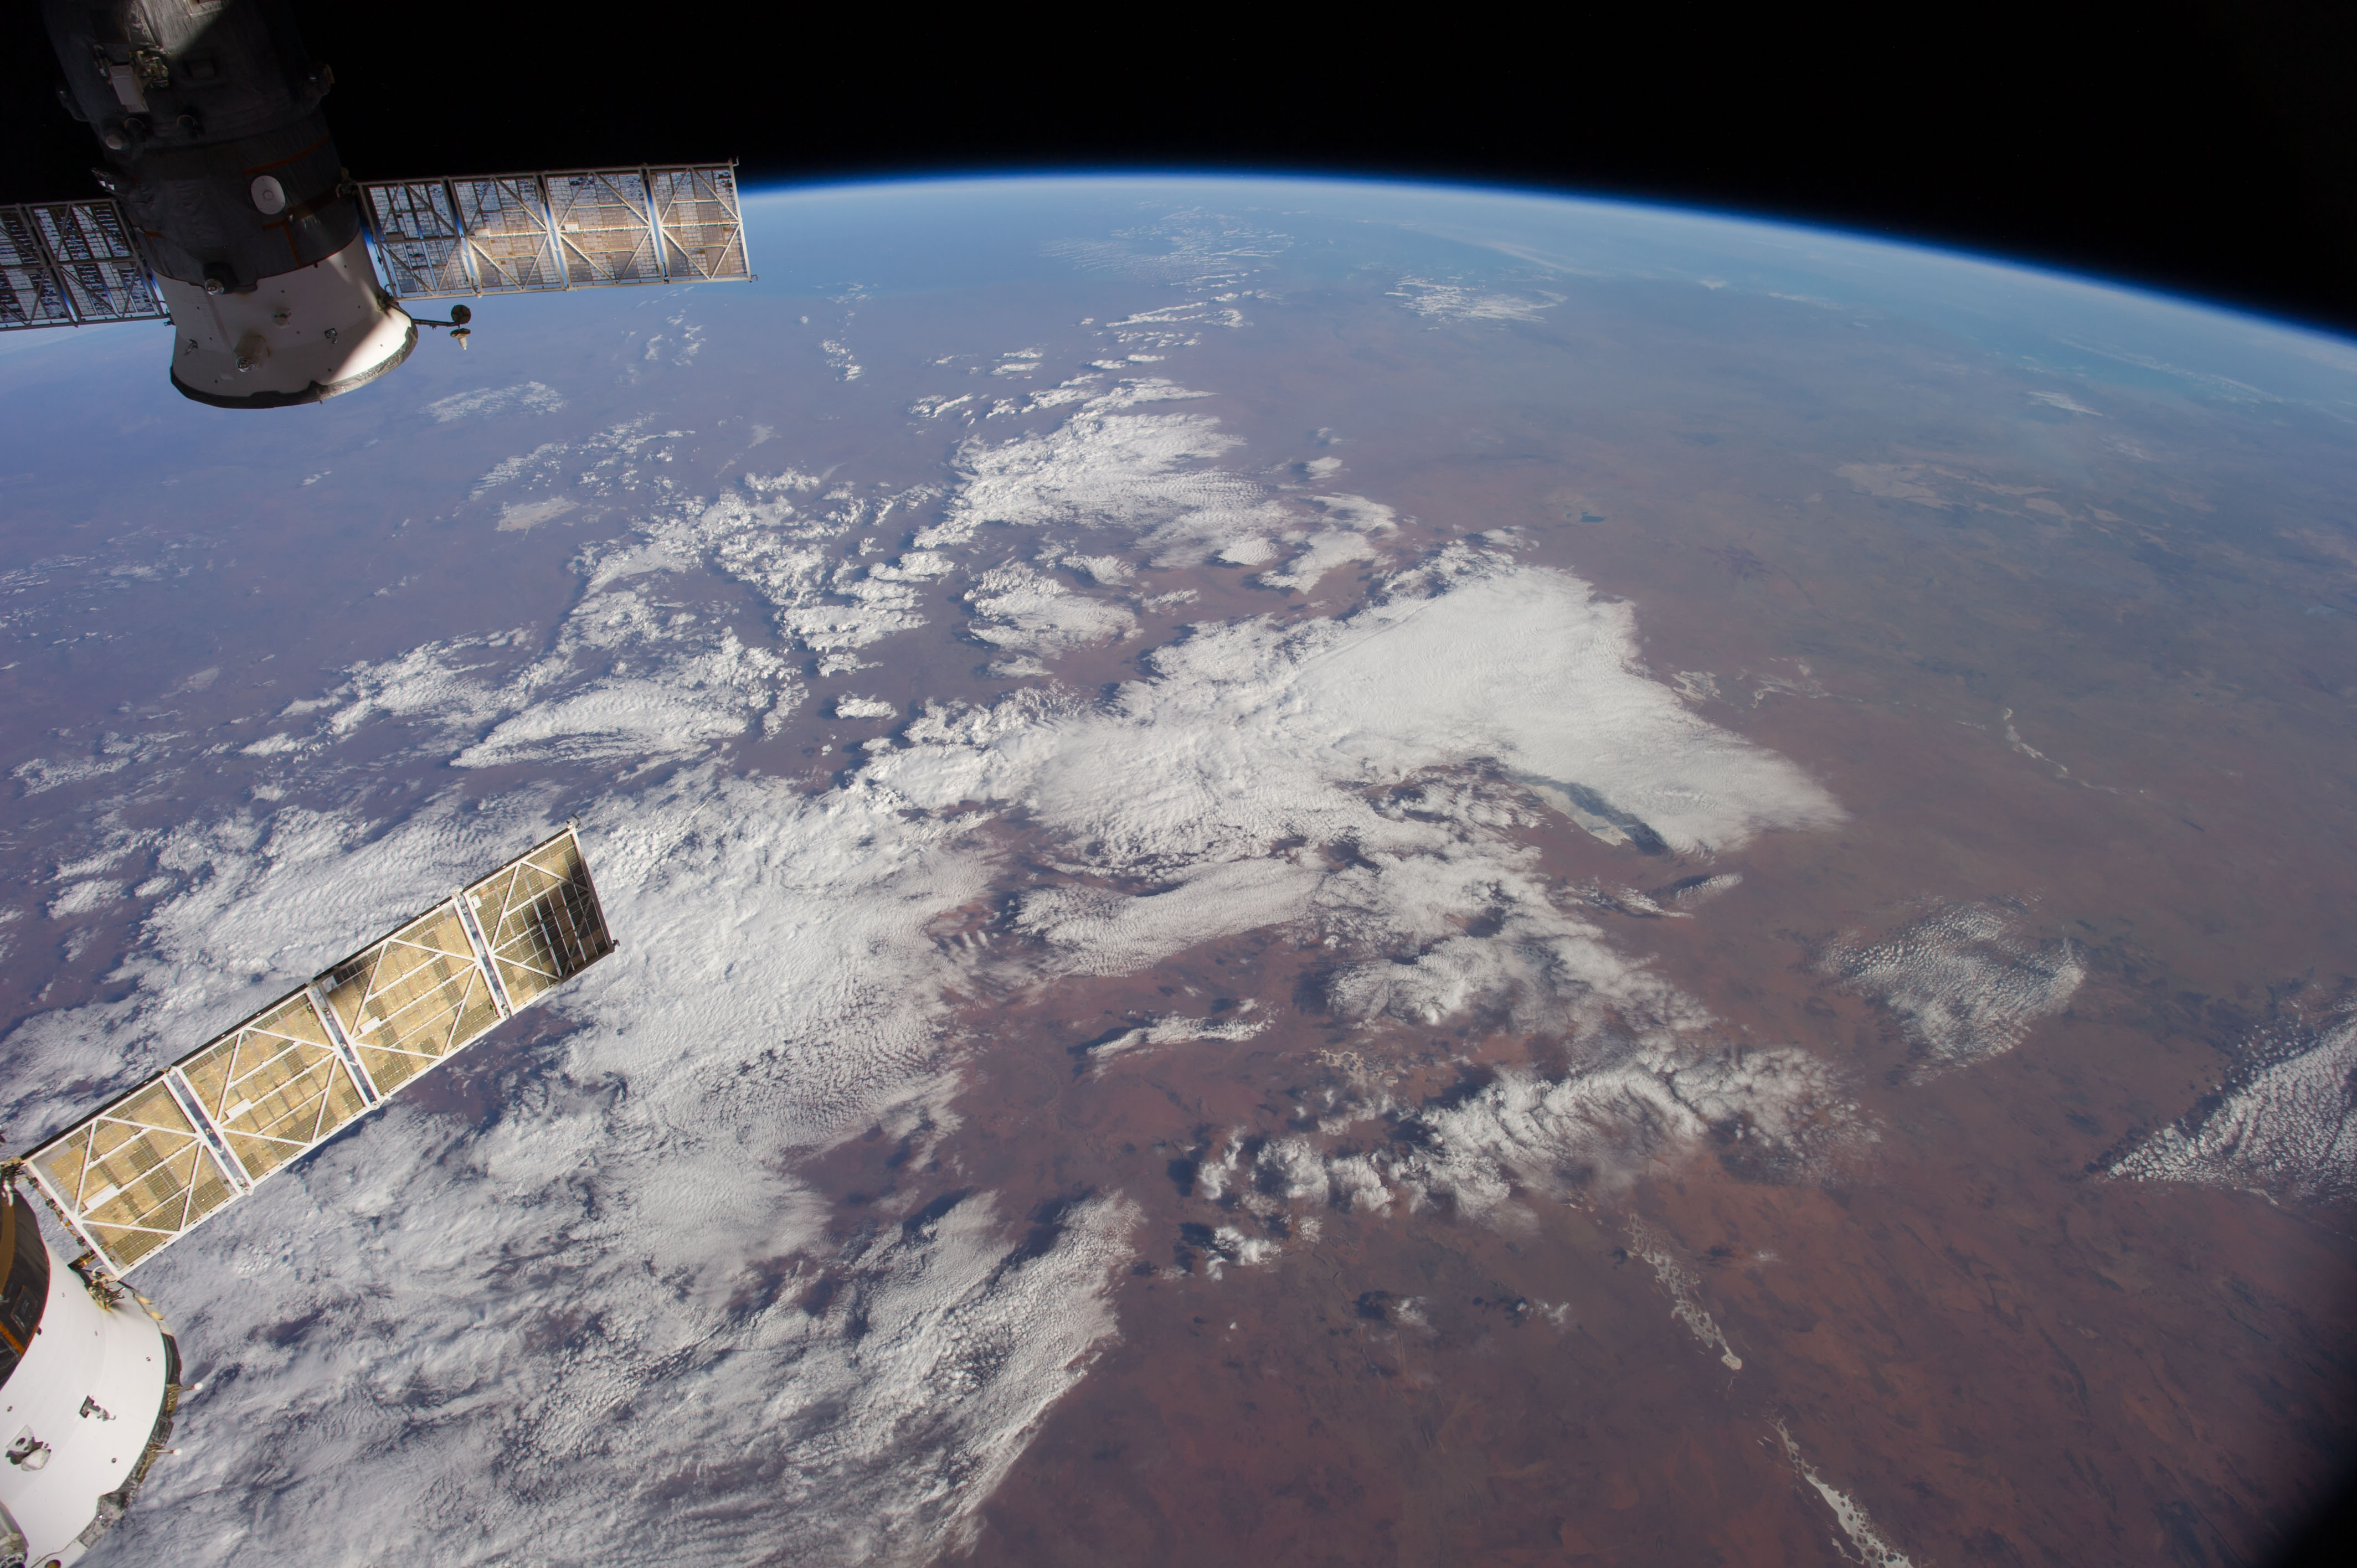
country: AUSTRALIA-WA
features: INDIAN O., L. GREGORY, L. MACKAY, GREAT SANDY DES., GIBSON DES., ATMOSPHERIC LIMB
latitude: -24.0
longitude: 127.0
